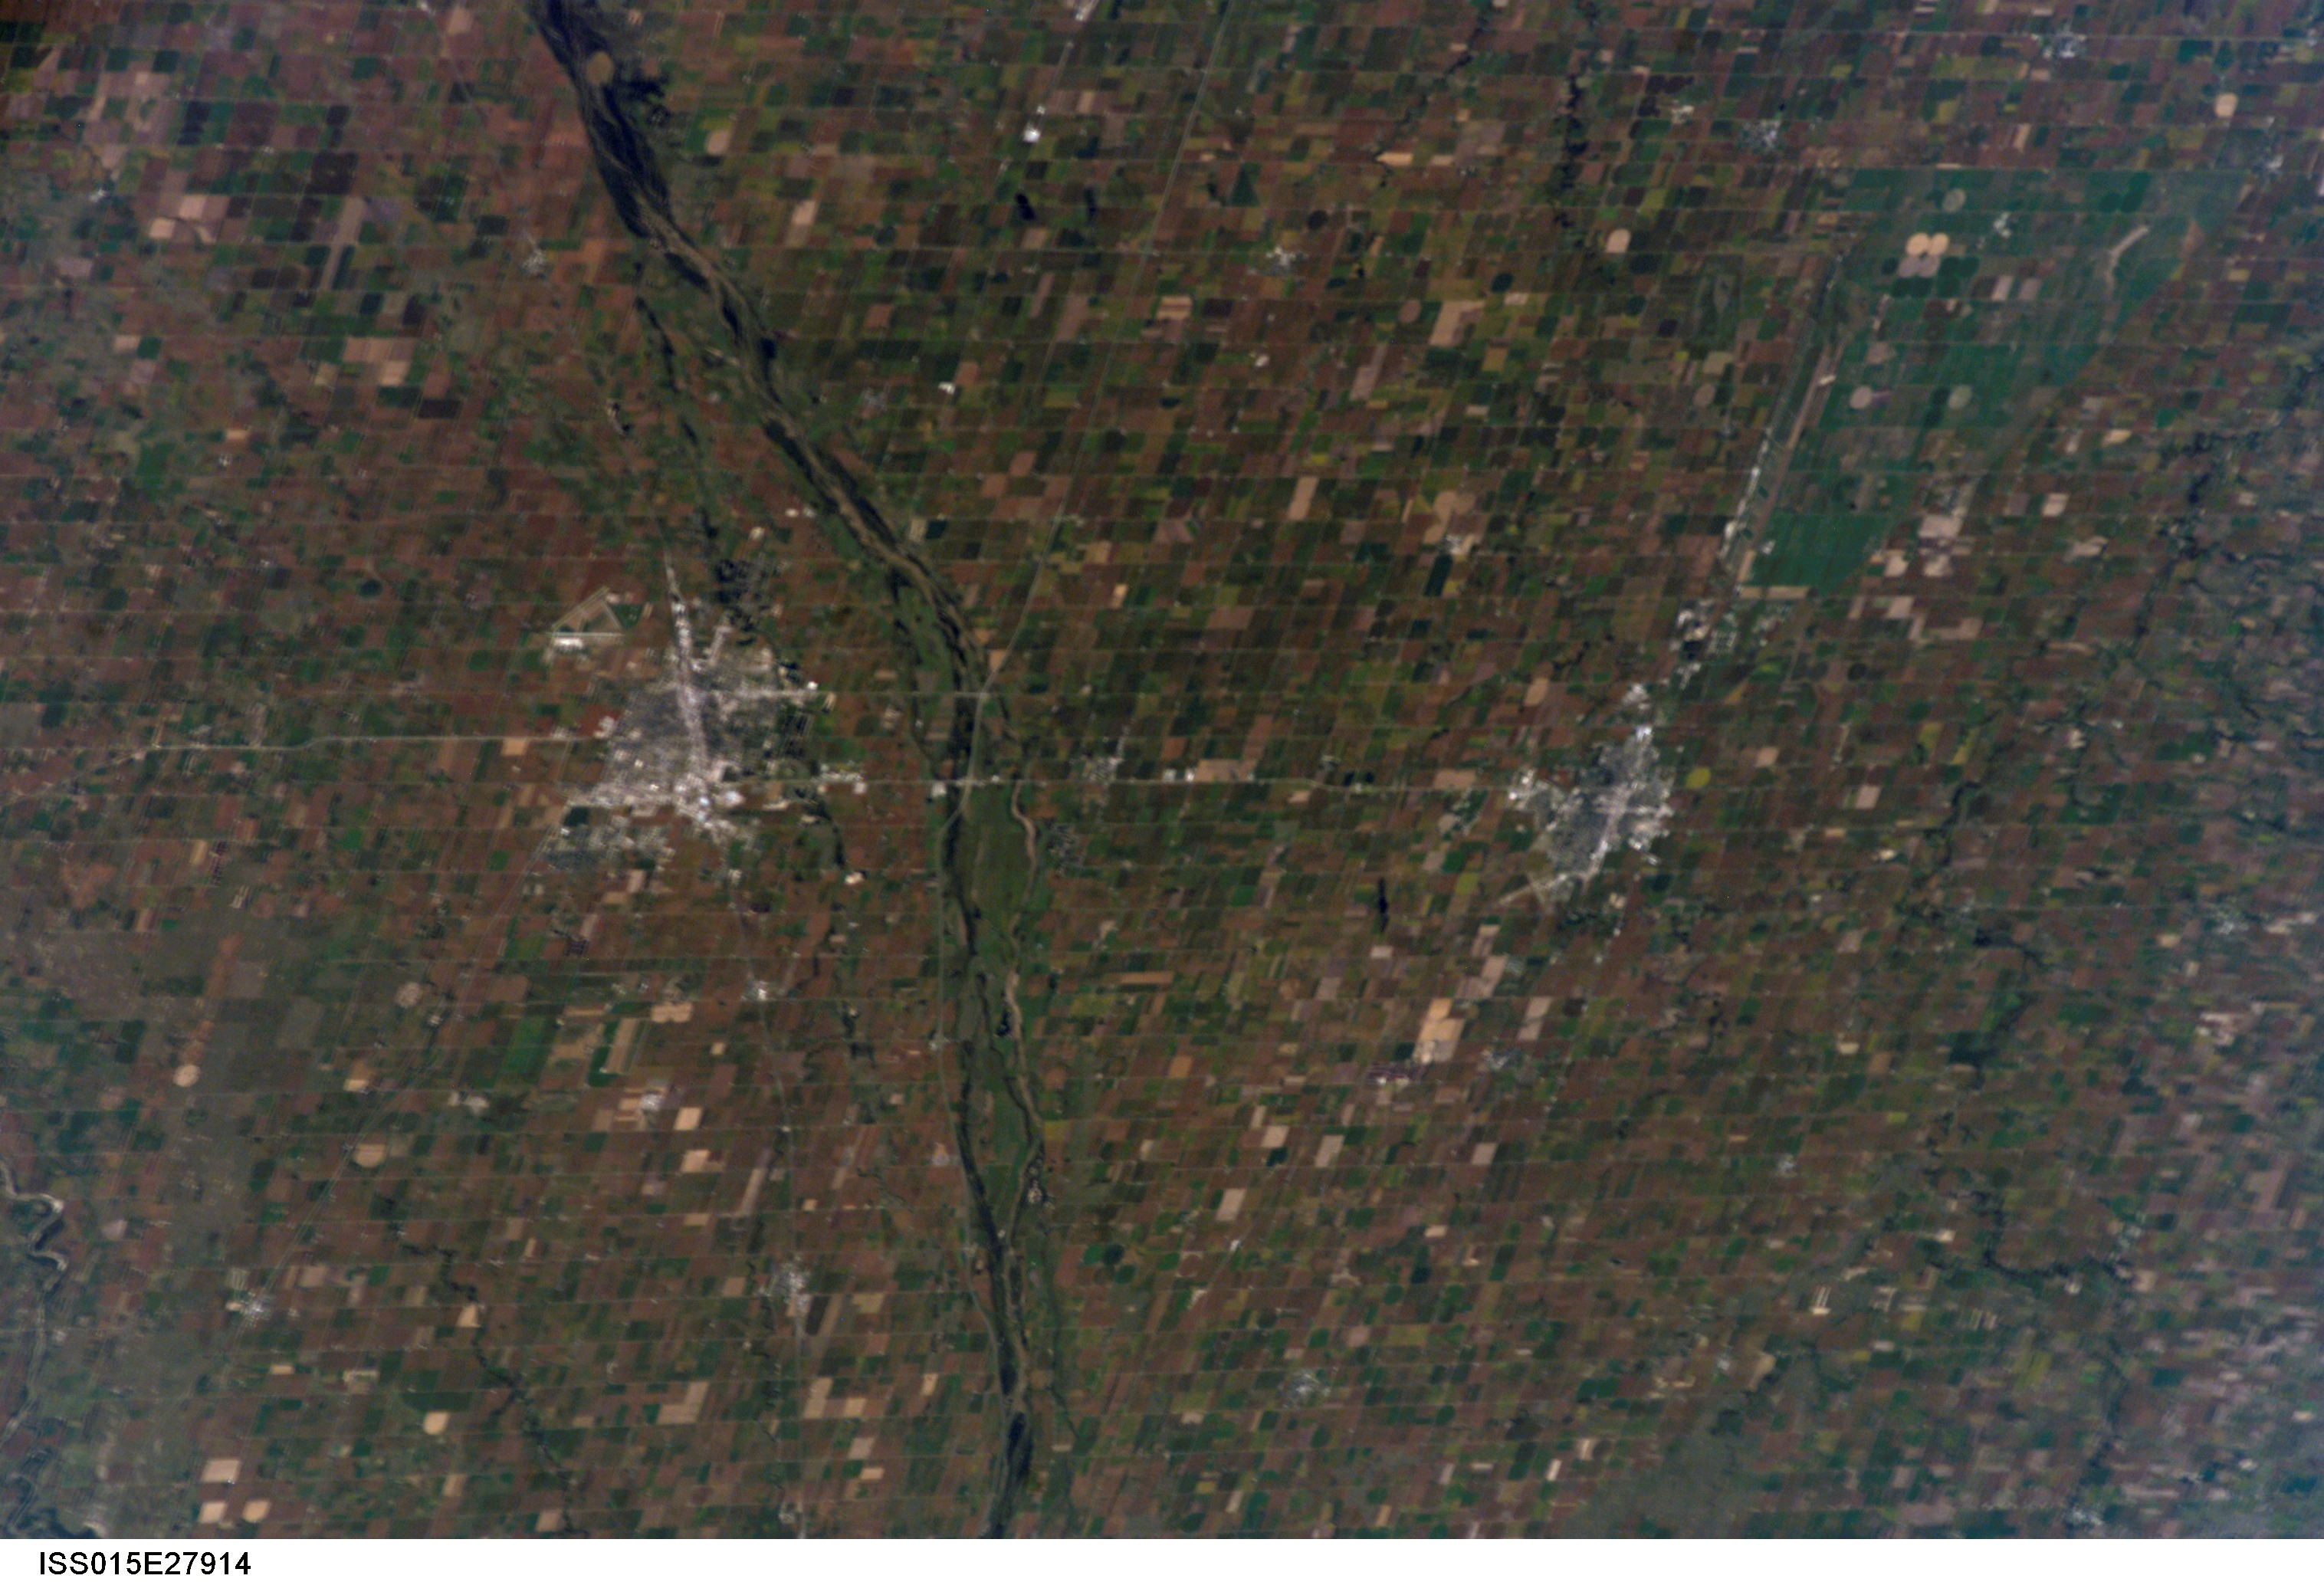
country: USA-NEBRASKA
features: PLATTE R., GRAND ISLAND, AGR.
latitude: 41.0
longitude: -98.5
